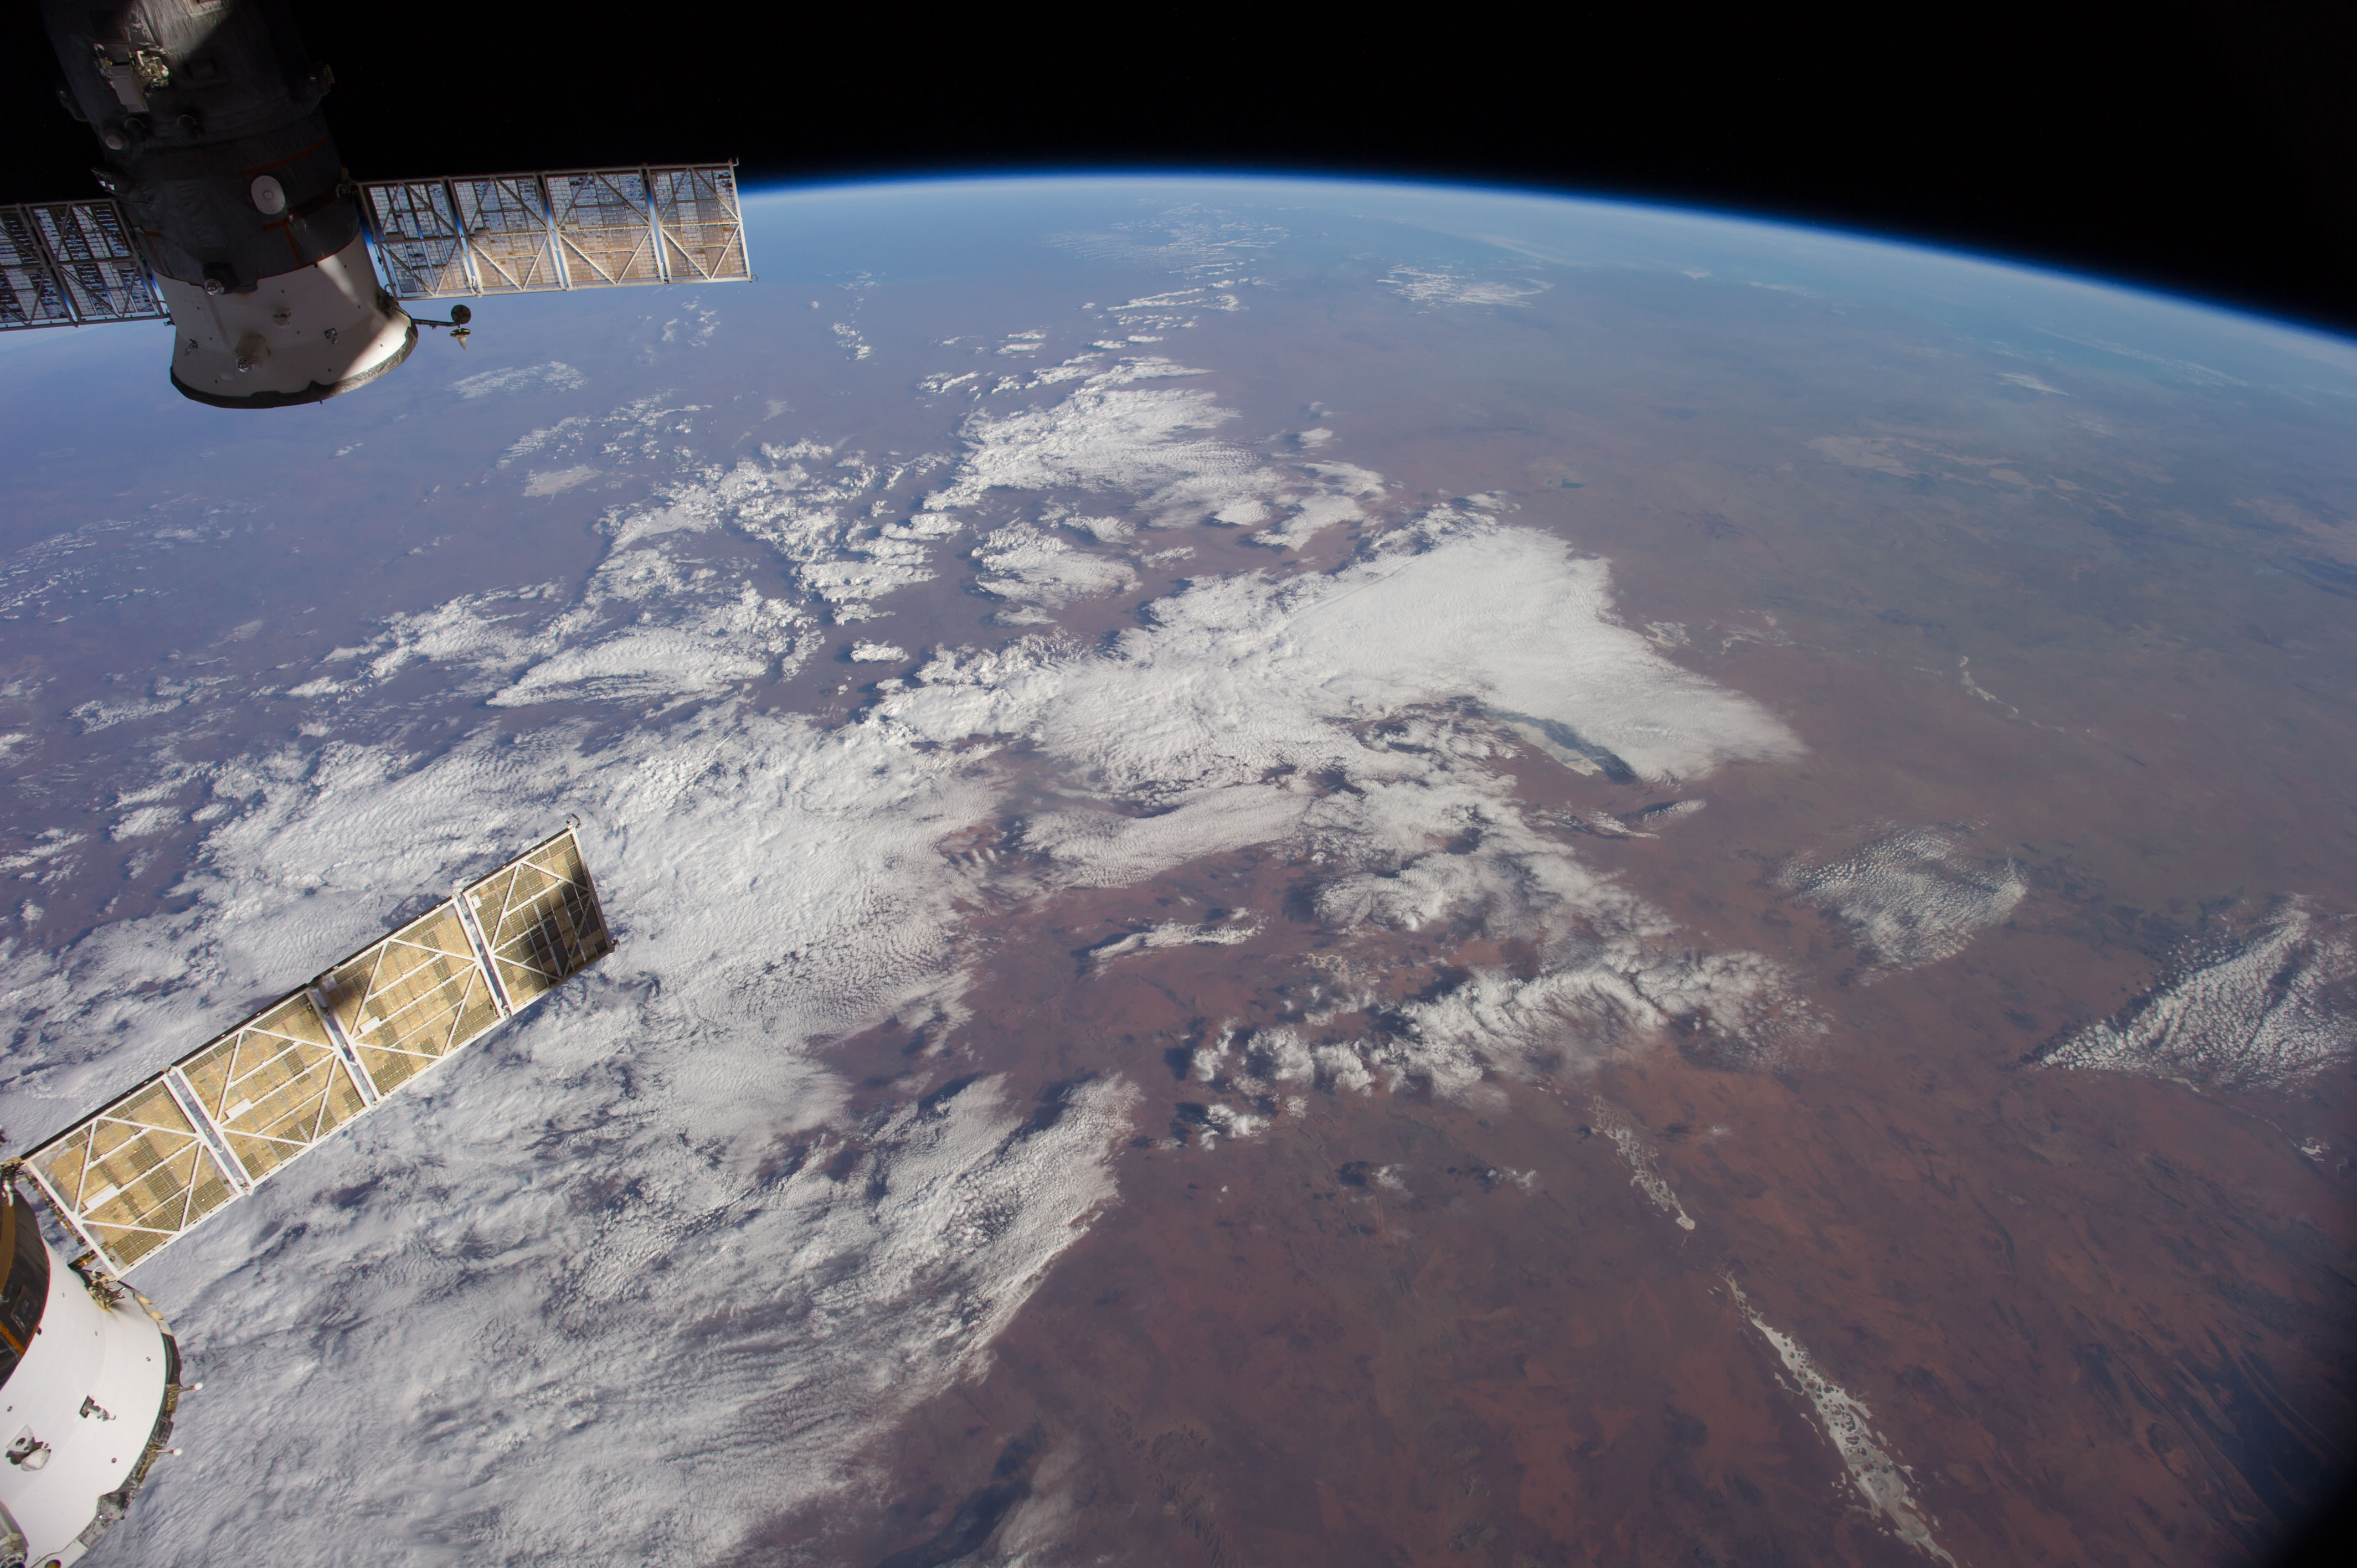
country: AUSTRALIA-WA
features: L. AMADEUS, L. MACKAY, L. GREGORY, GIBSON DES., GREAT SANDY DES., ATMOPSHERIC LIMB
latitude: -24.0
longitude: 127.5
